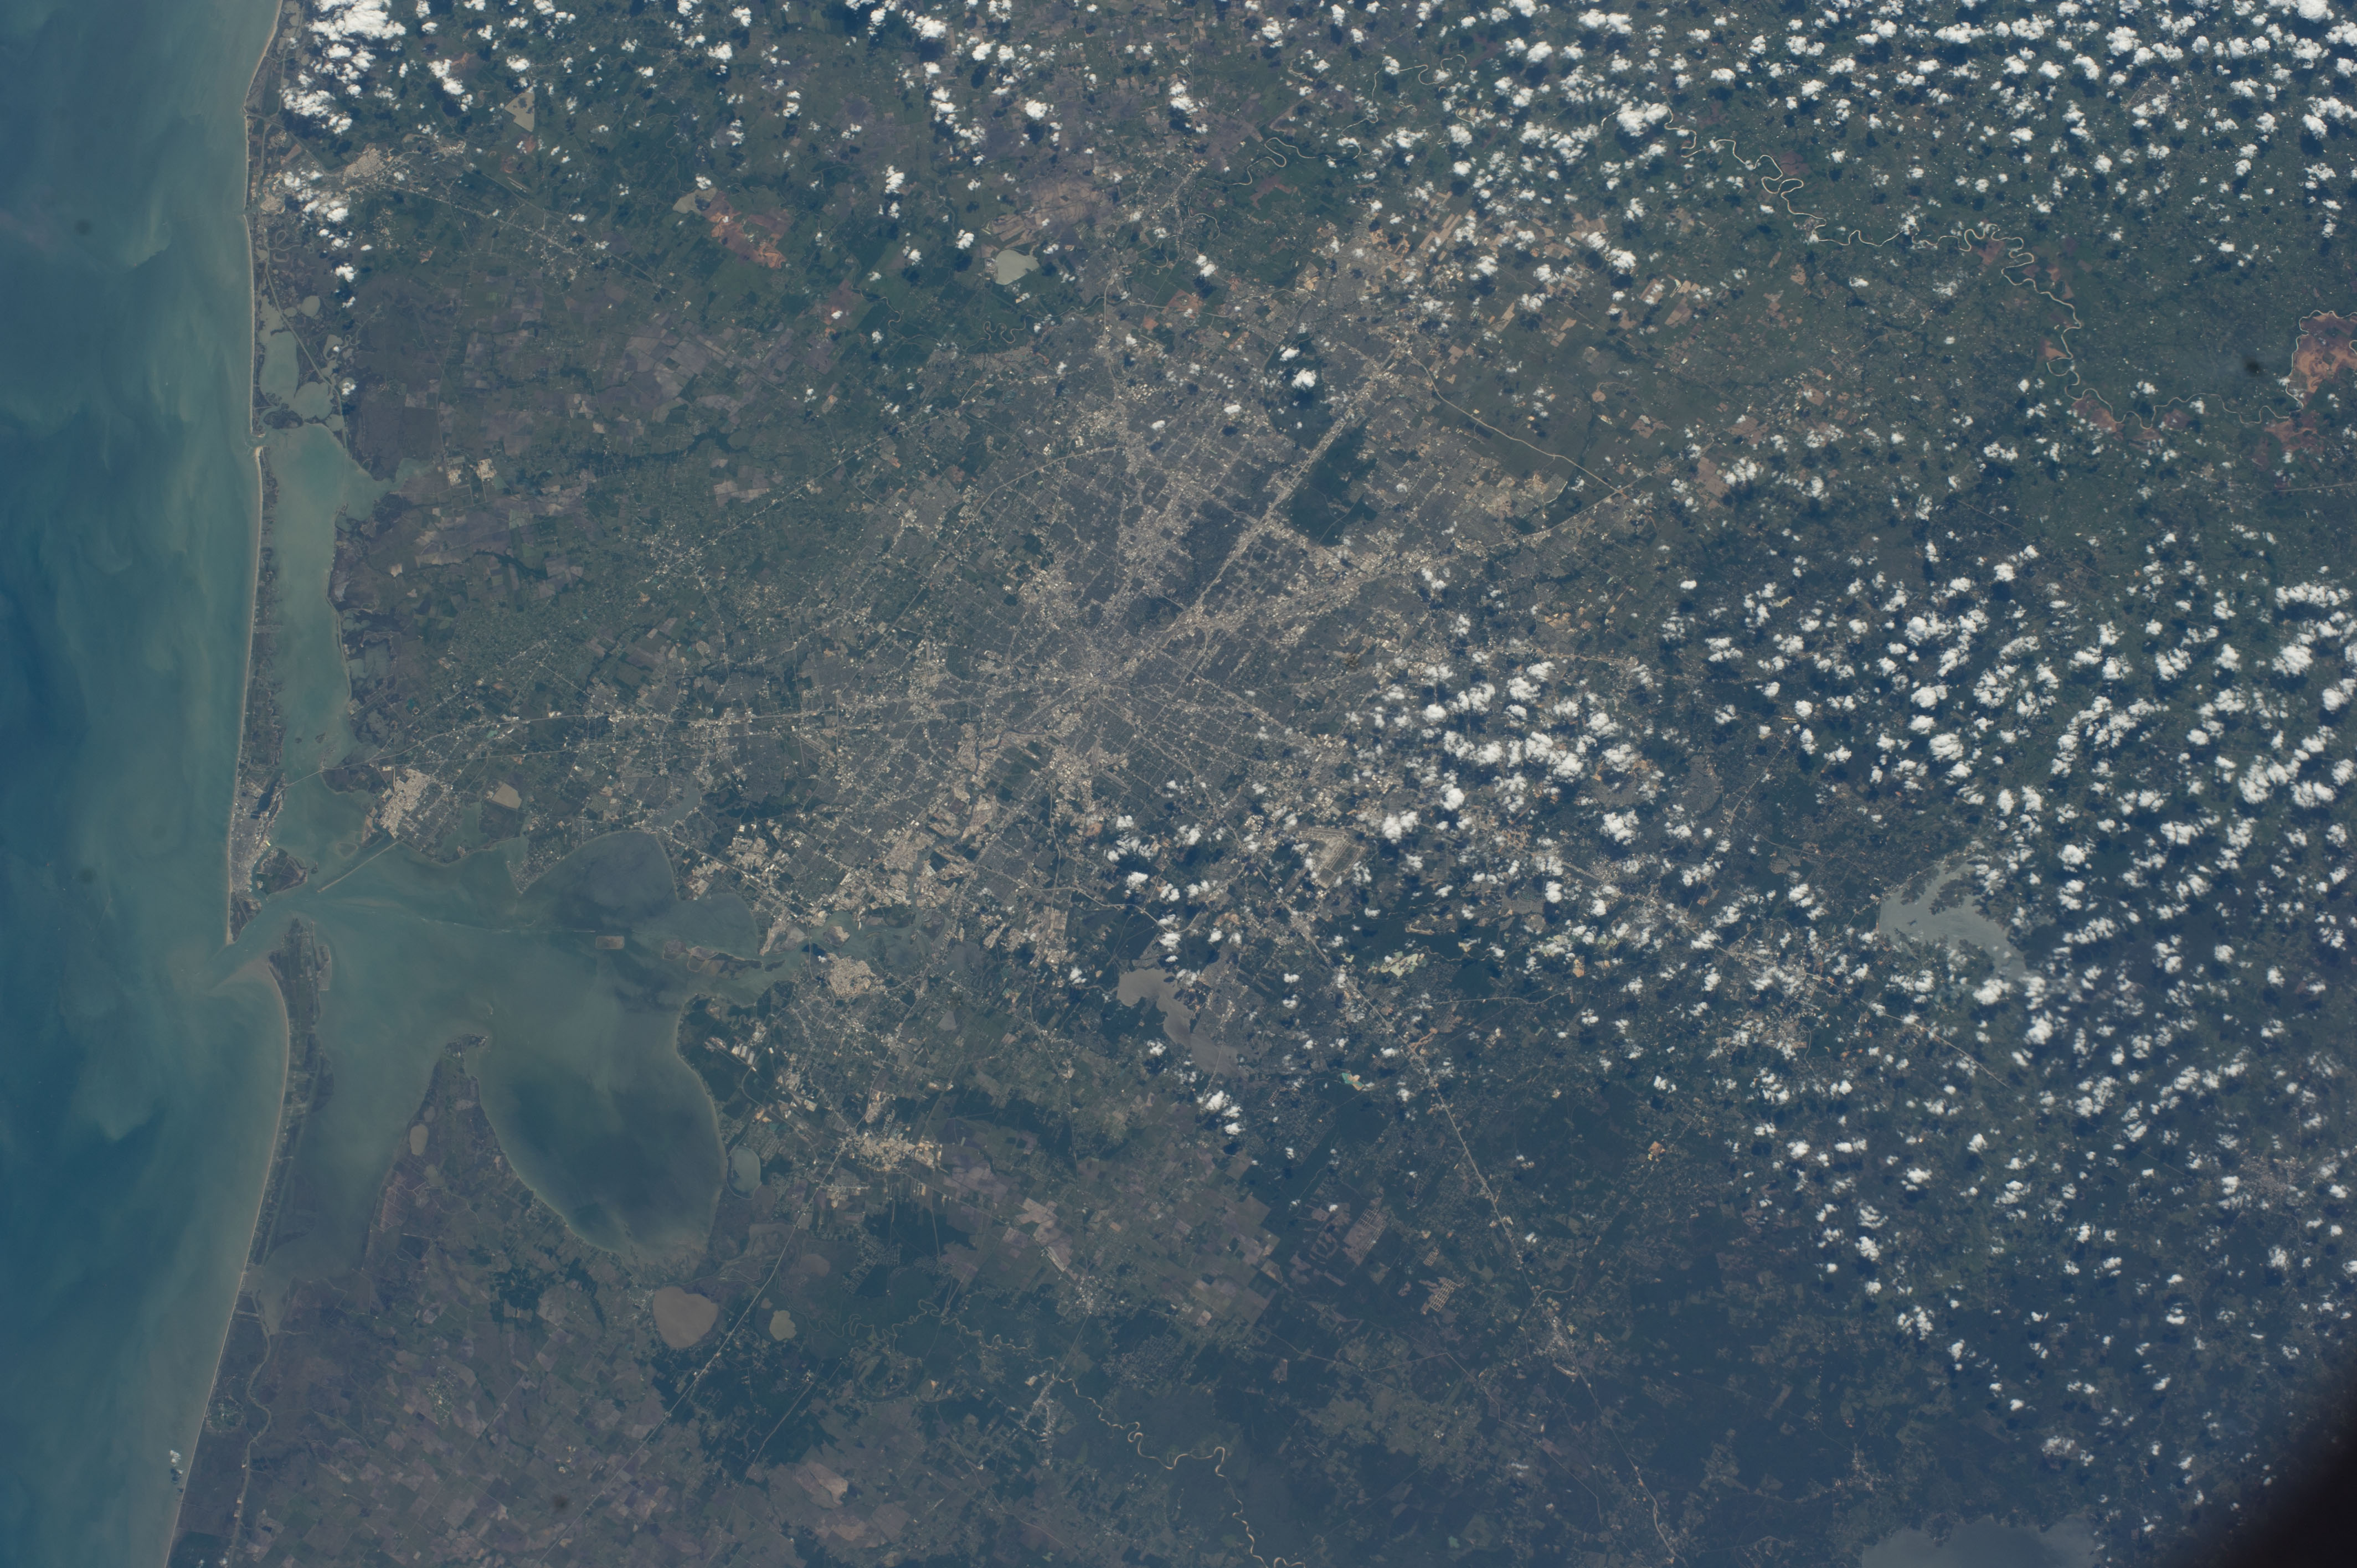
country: USA-TEXAS
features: HOUSTON, TRINITY BAY, GULF OF MEXICO, GALVESTON BAY, GALVESTON, TEXAS CITY, FREEPORT, GALVESTON ISLAND
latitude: 29.9
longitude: -95.3
